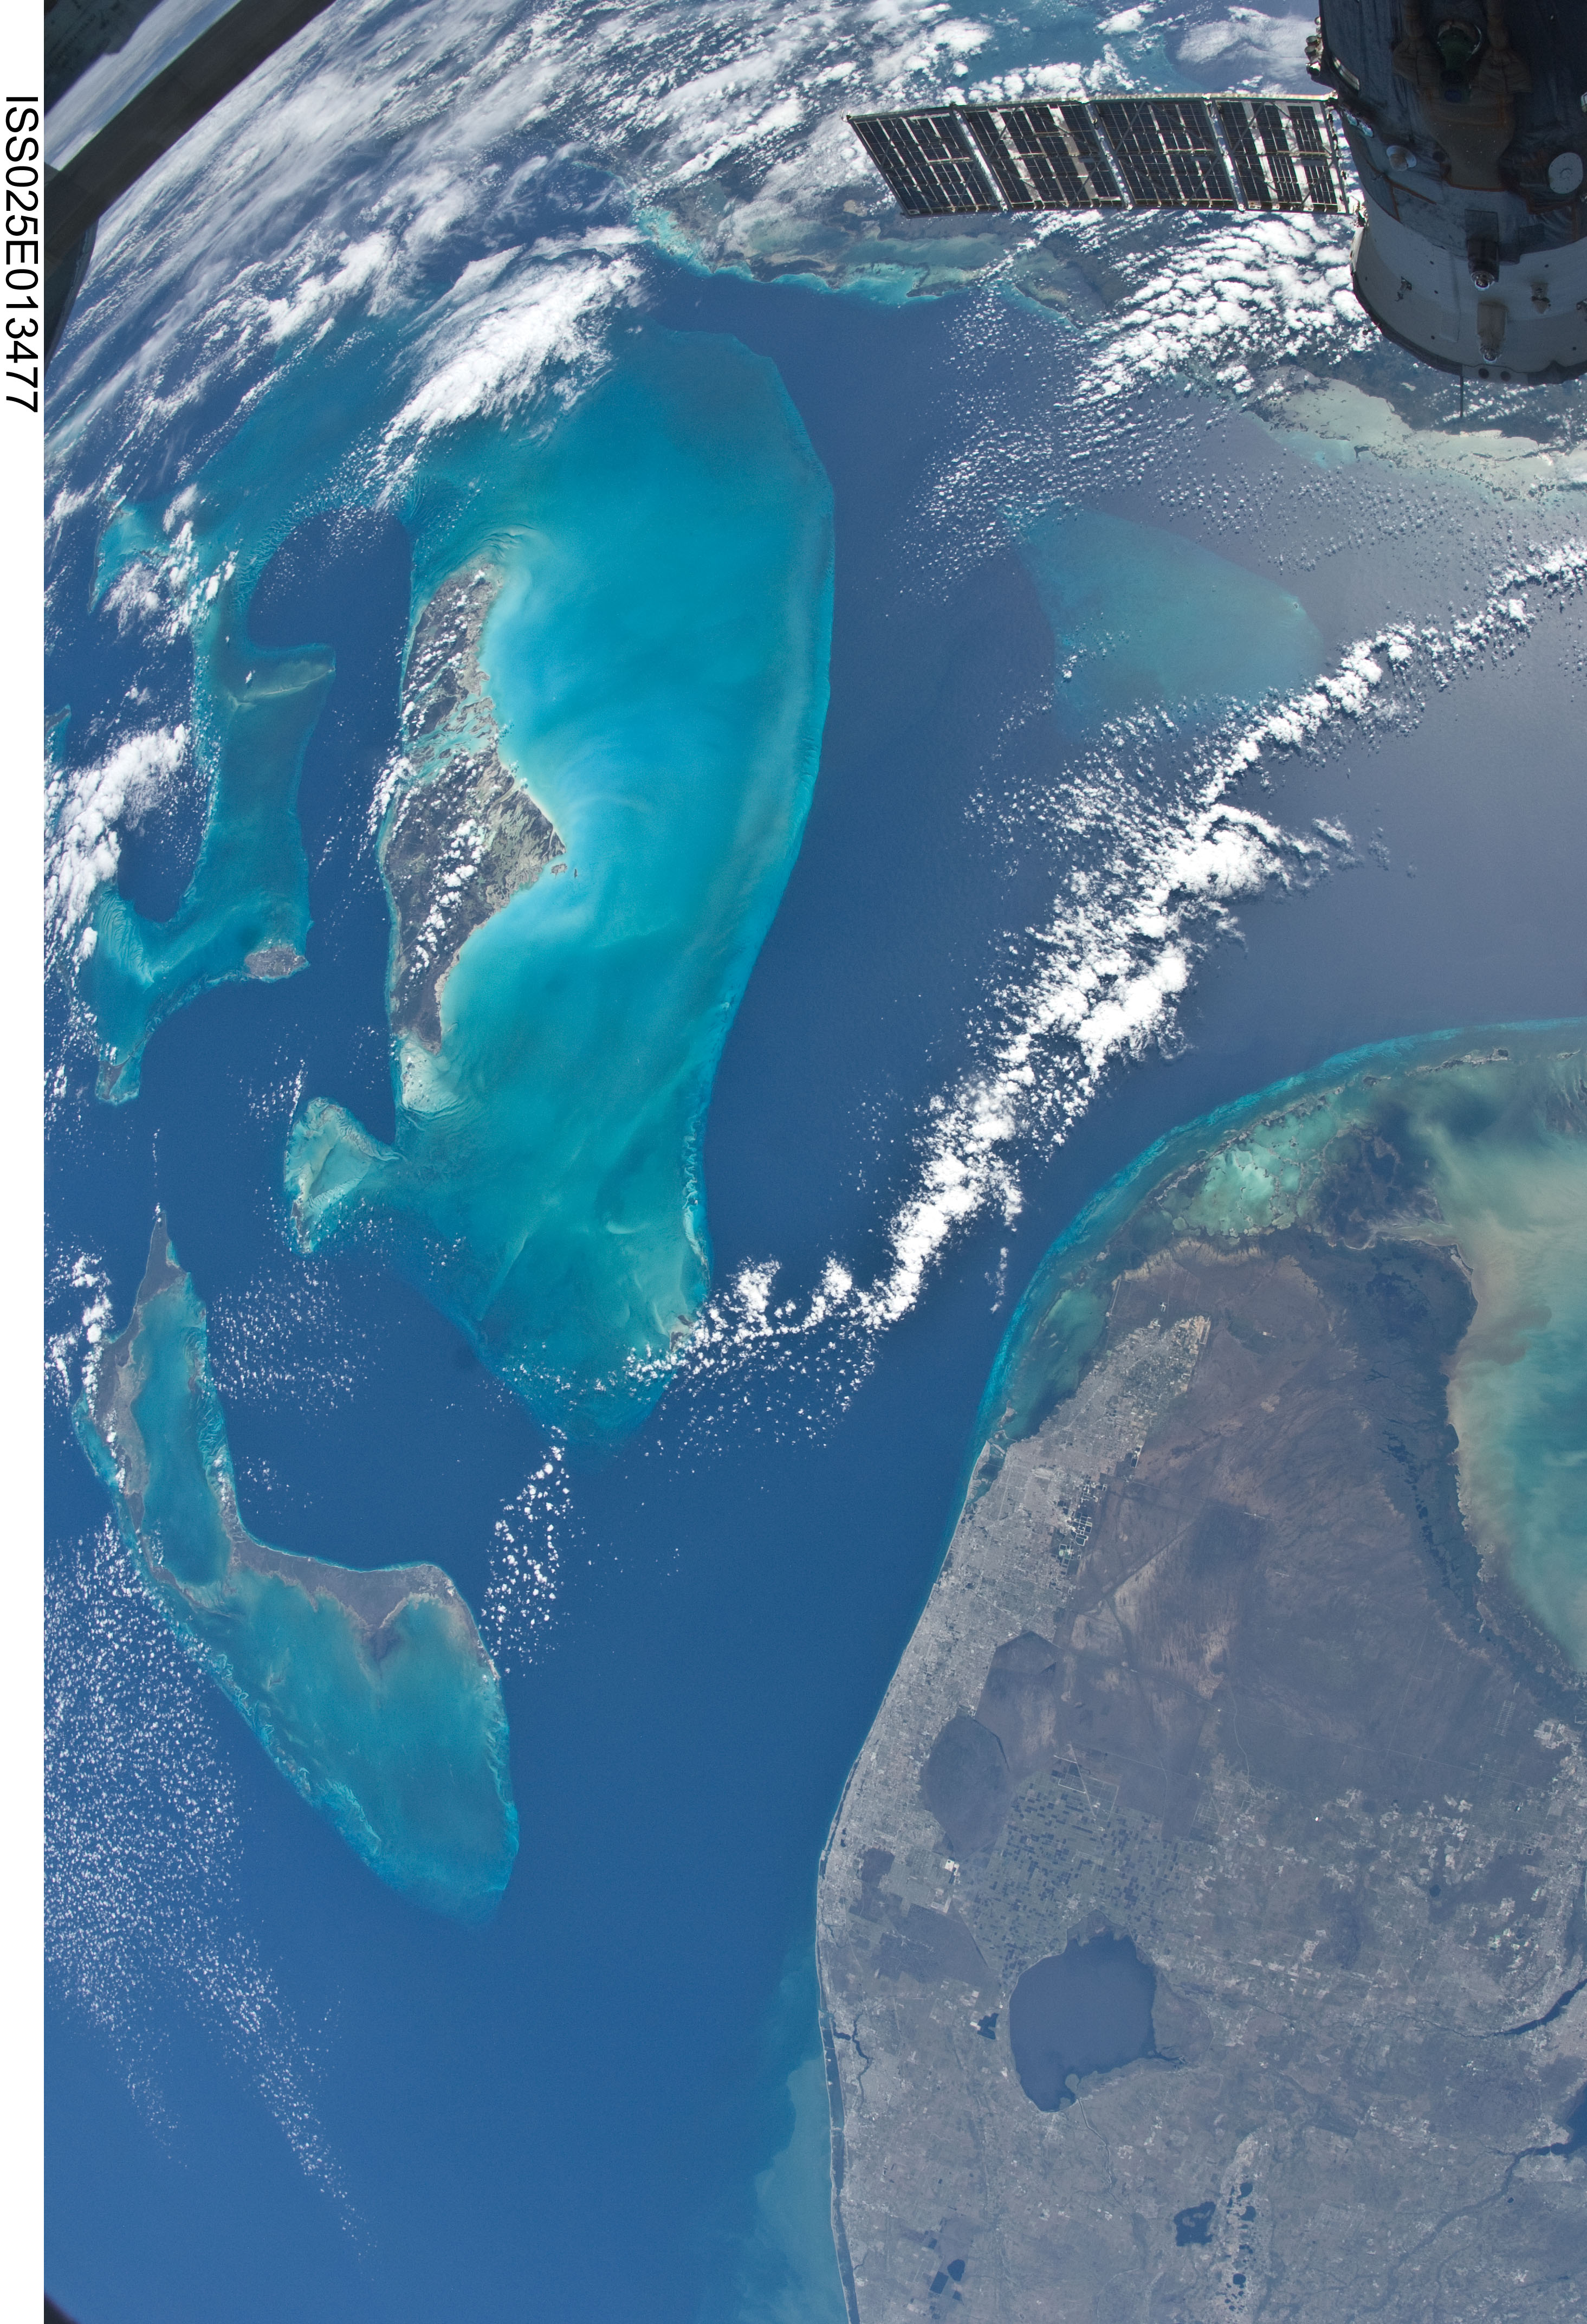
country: USA-FLORIDA
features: FLORIDA EVERGLADES, ANDROS IS., GRAND BAHAMA IS., CUPOLA WINDOW
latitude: 25.5
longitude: -79.5
